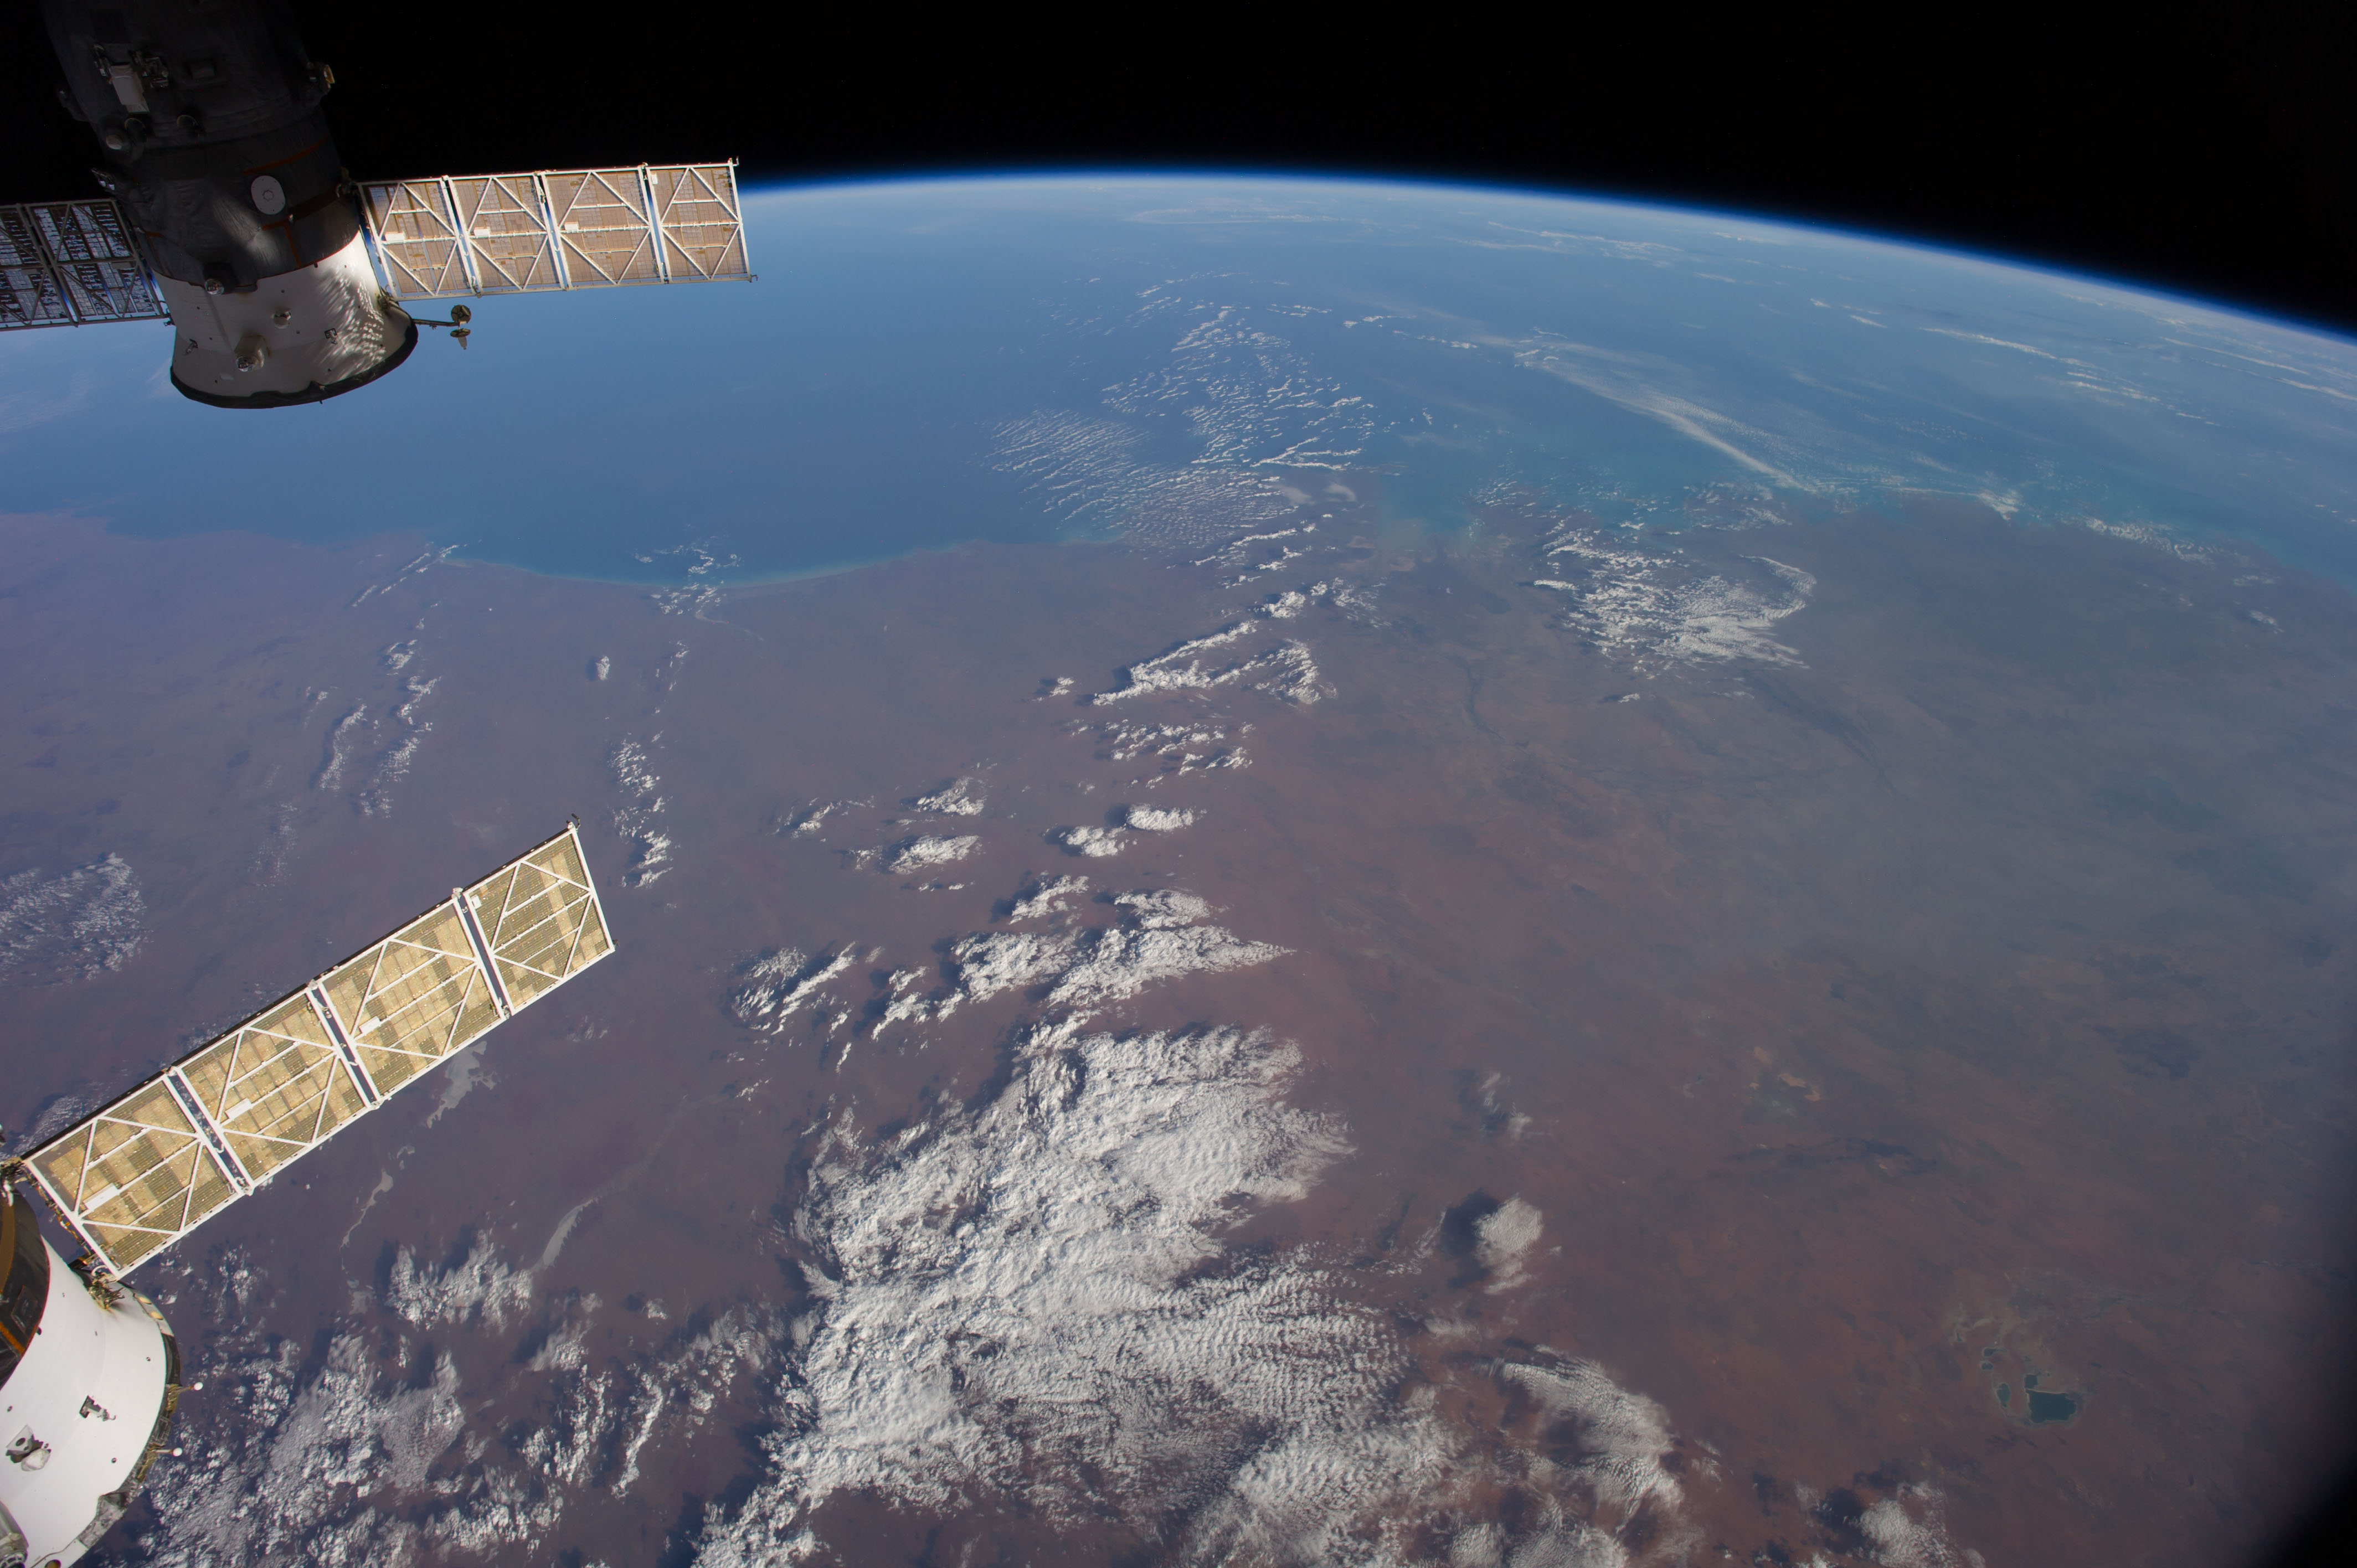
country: AUSTRALIA-WA
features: INDIAN O., KING SOUND, FITZROY R., GASCOYNE R., L. GREGORY, ATMOSPHERIC LIMB
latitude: -19.5
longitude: 123.5
